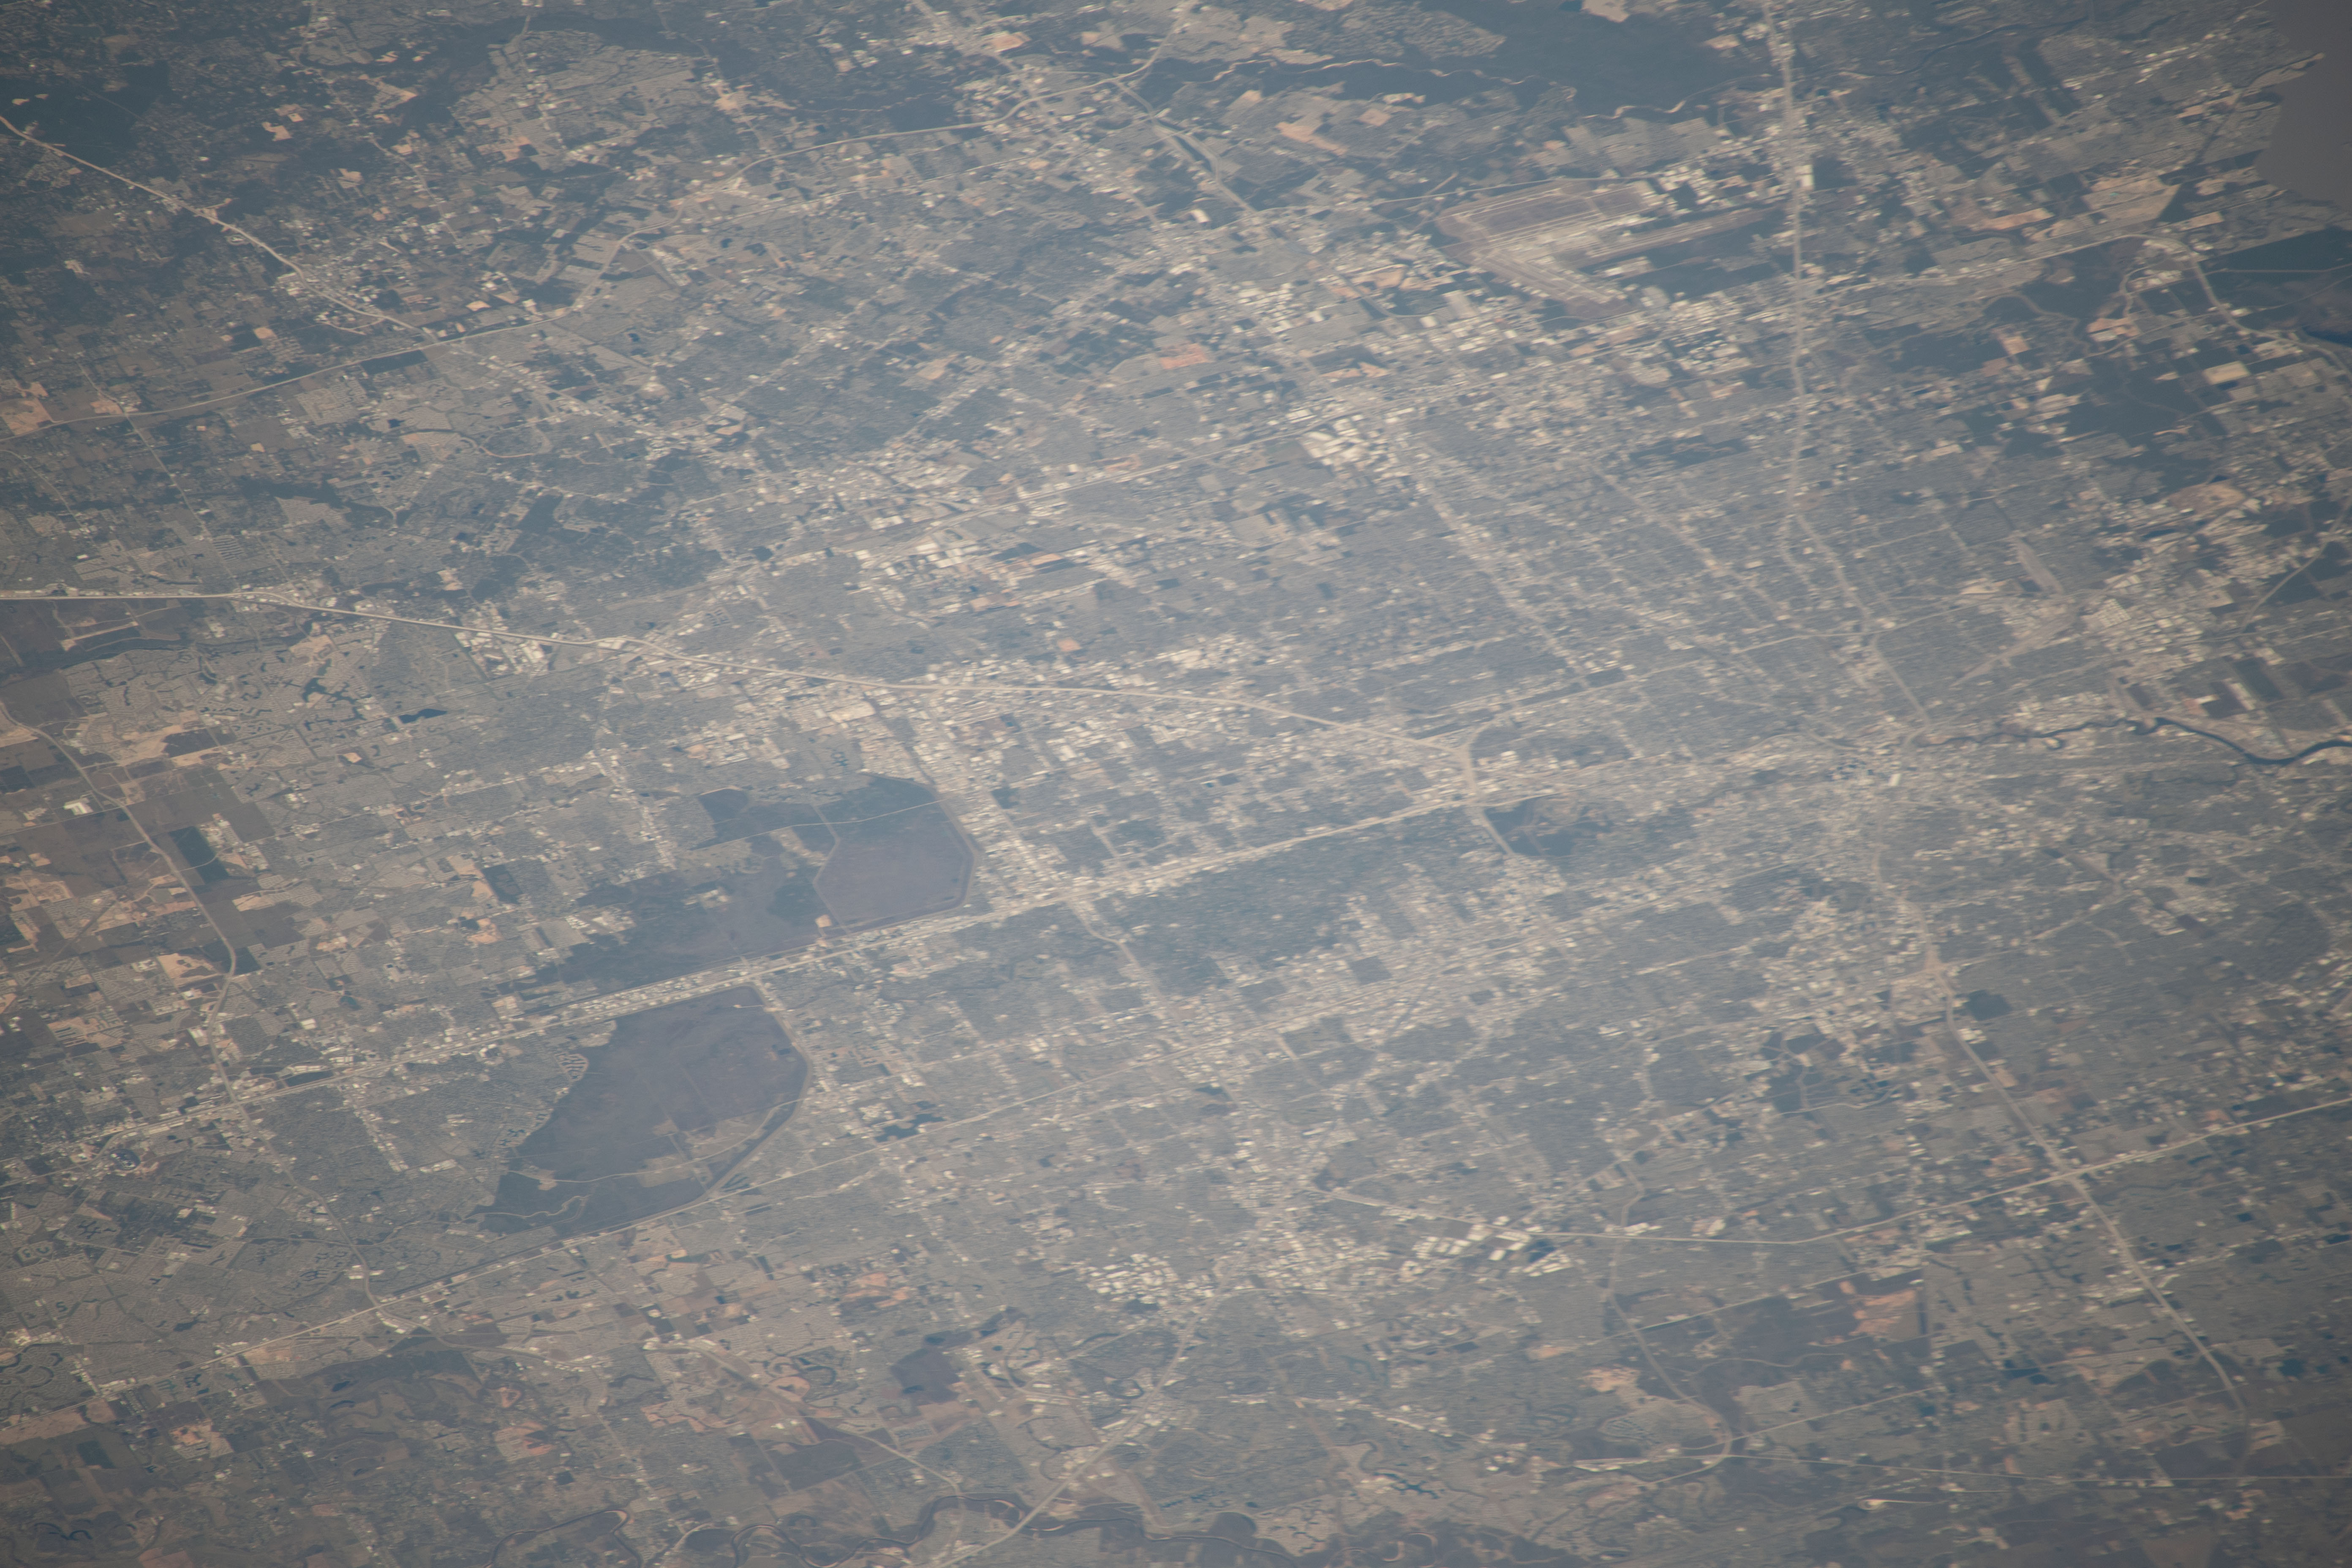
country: USA-TEXAS
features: HOUSTON
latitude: 29.8
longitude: -95.5
